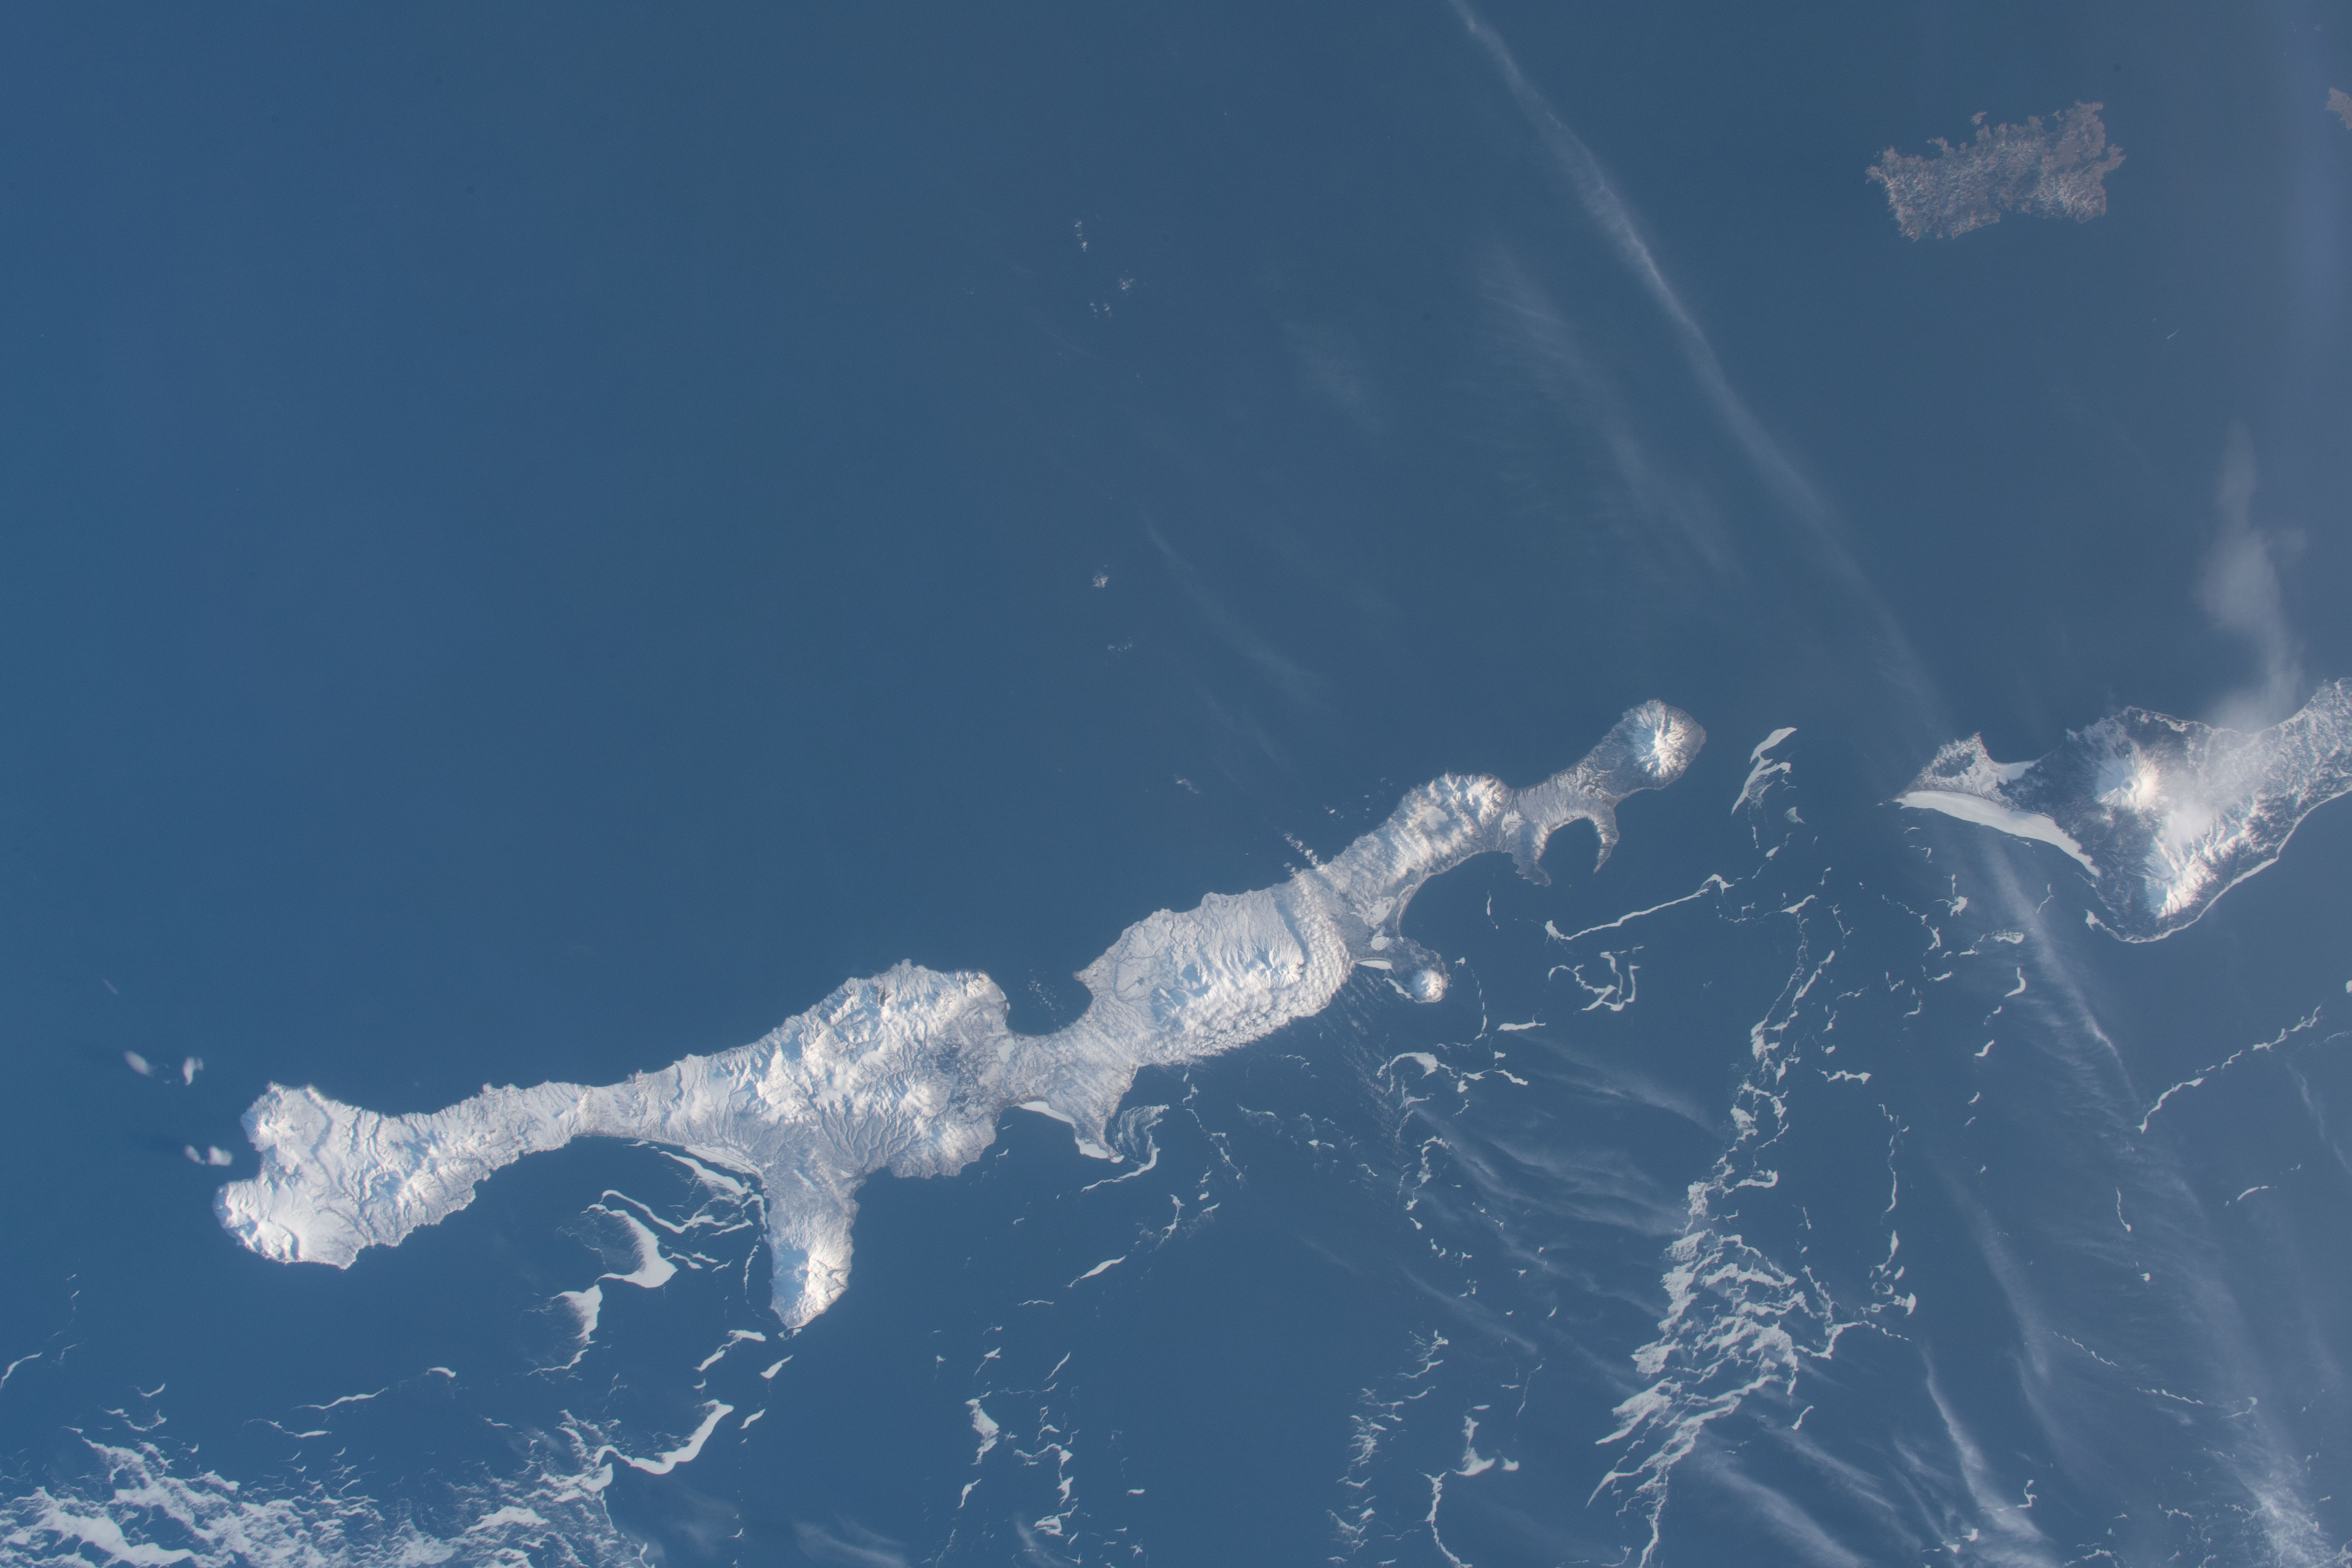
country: RUSSIAN FEDERATION
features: PACIFIC OCEAN, FRIZ BAY, ITURUP ISLAND, PROSTOY BAY, KUNASHIR ISLAND, SHIKOTAN ISLAND
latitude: 44.5
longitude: 147.5
